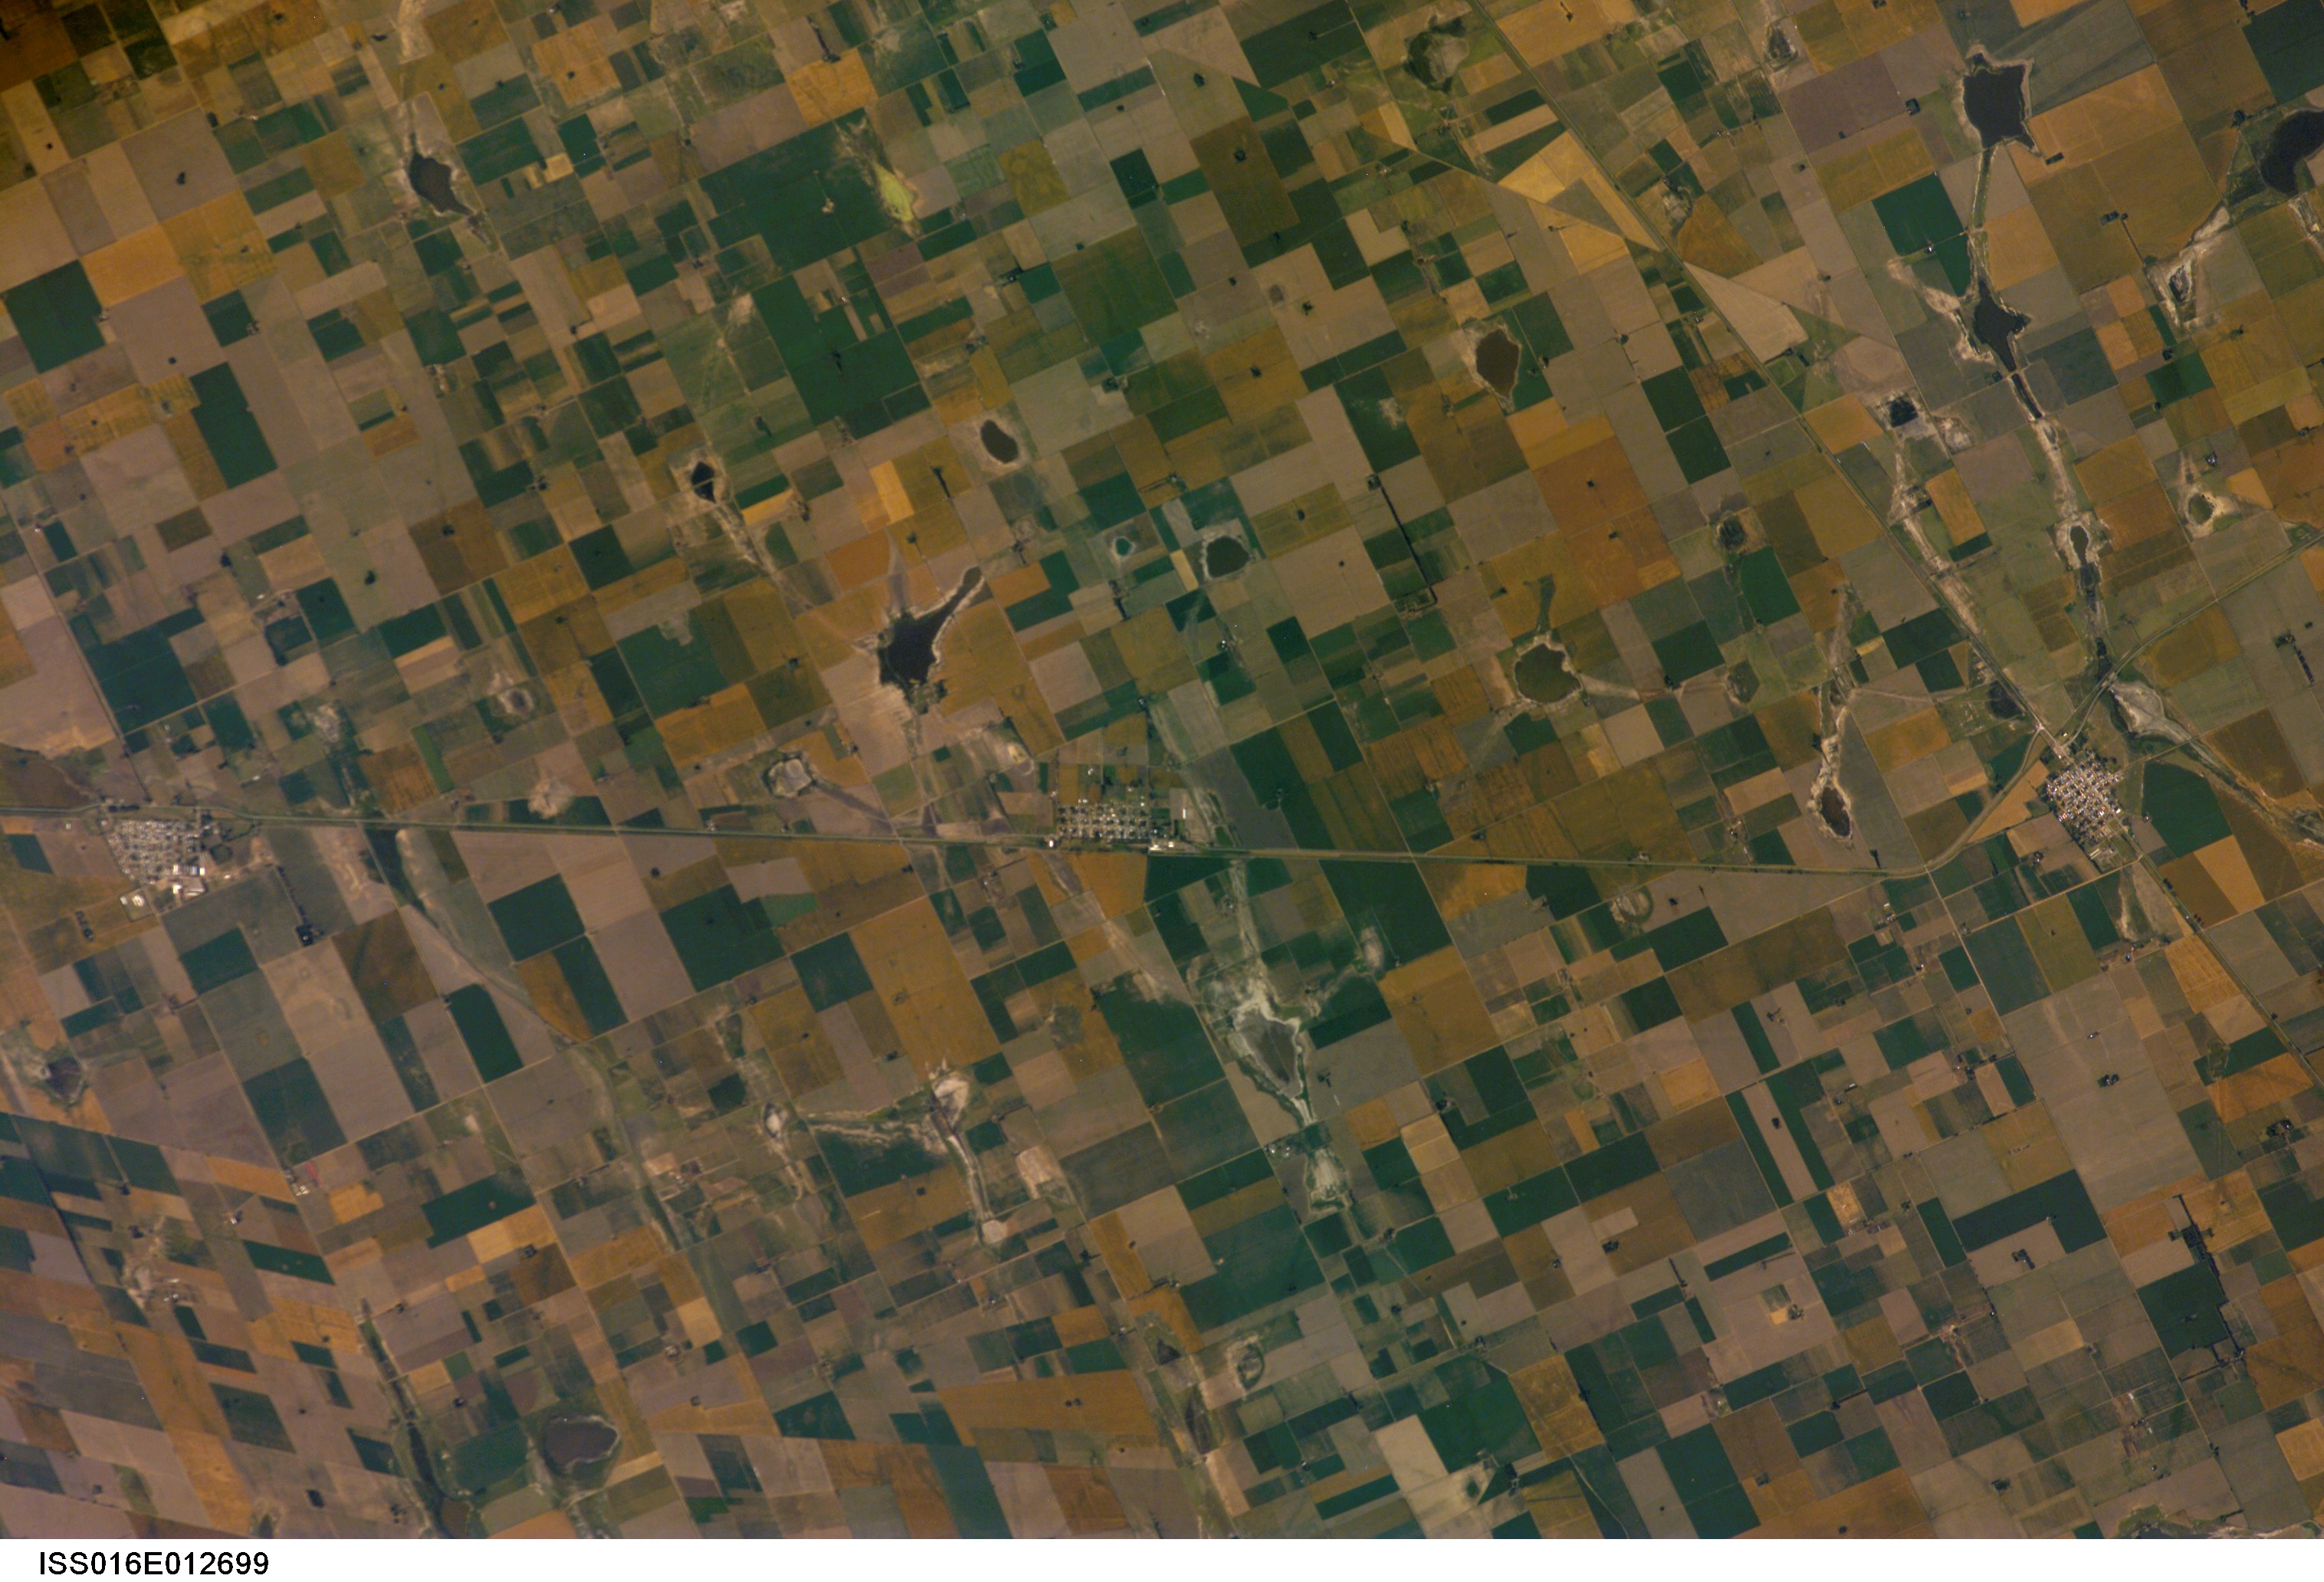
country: ARGENTINA
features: TICINO, ROADS, AGRICULTURE
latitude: -32.7
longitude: -63.3
